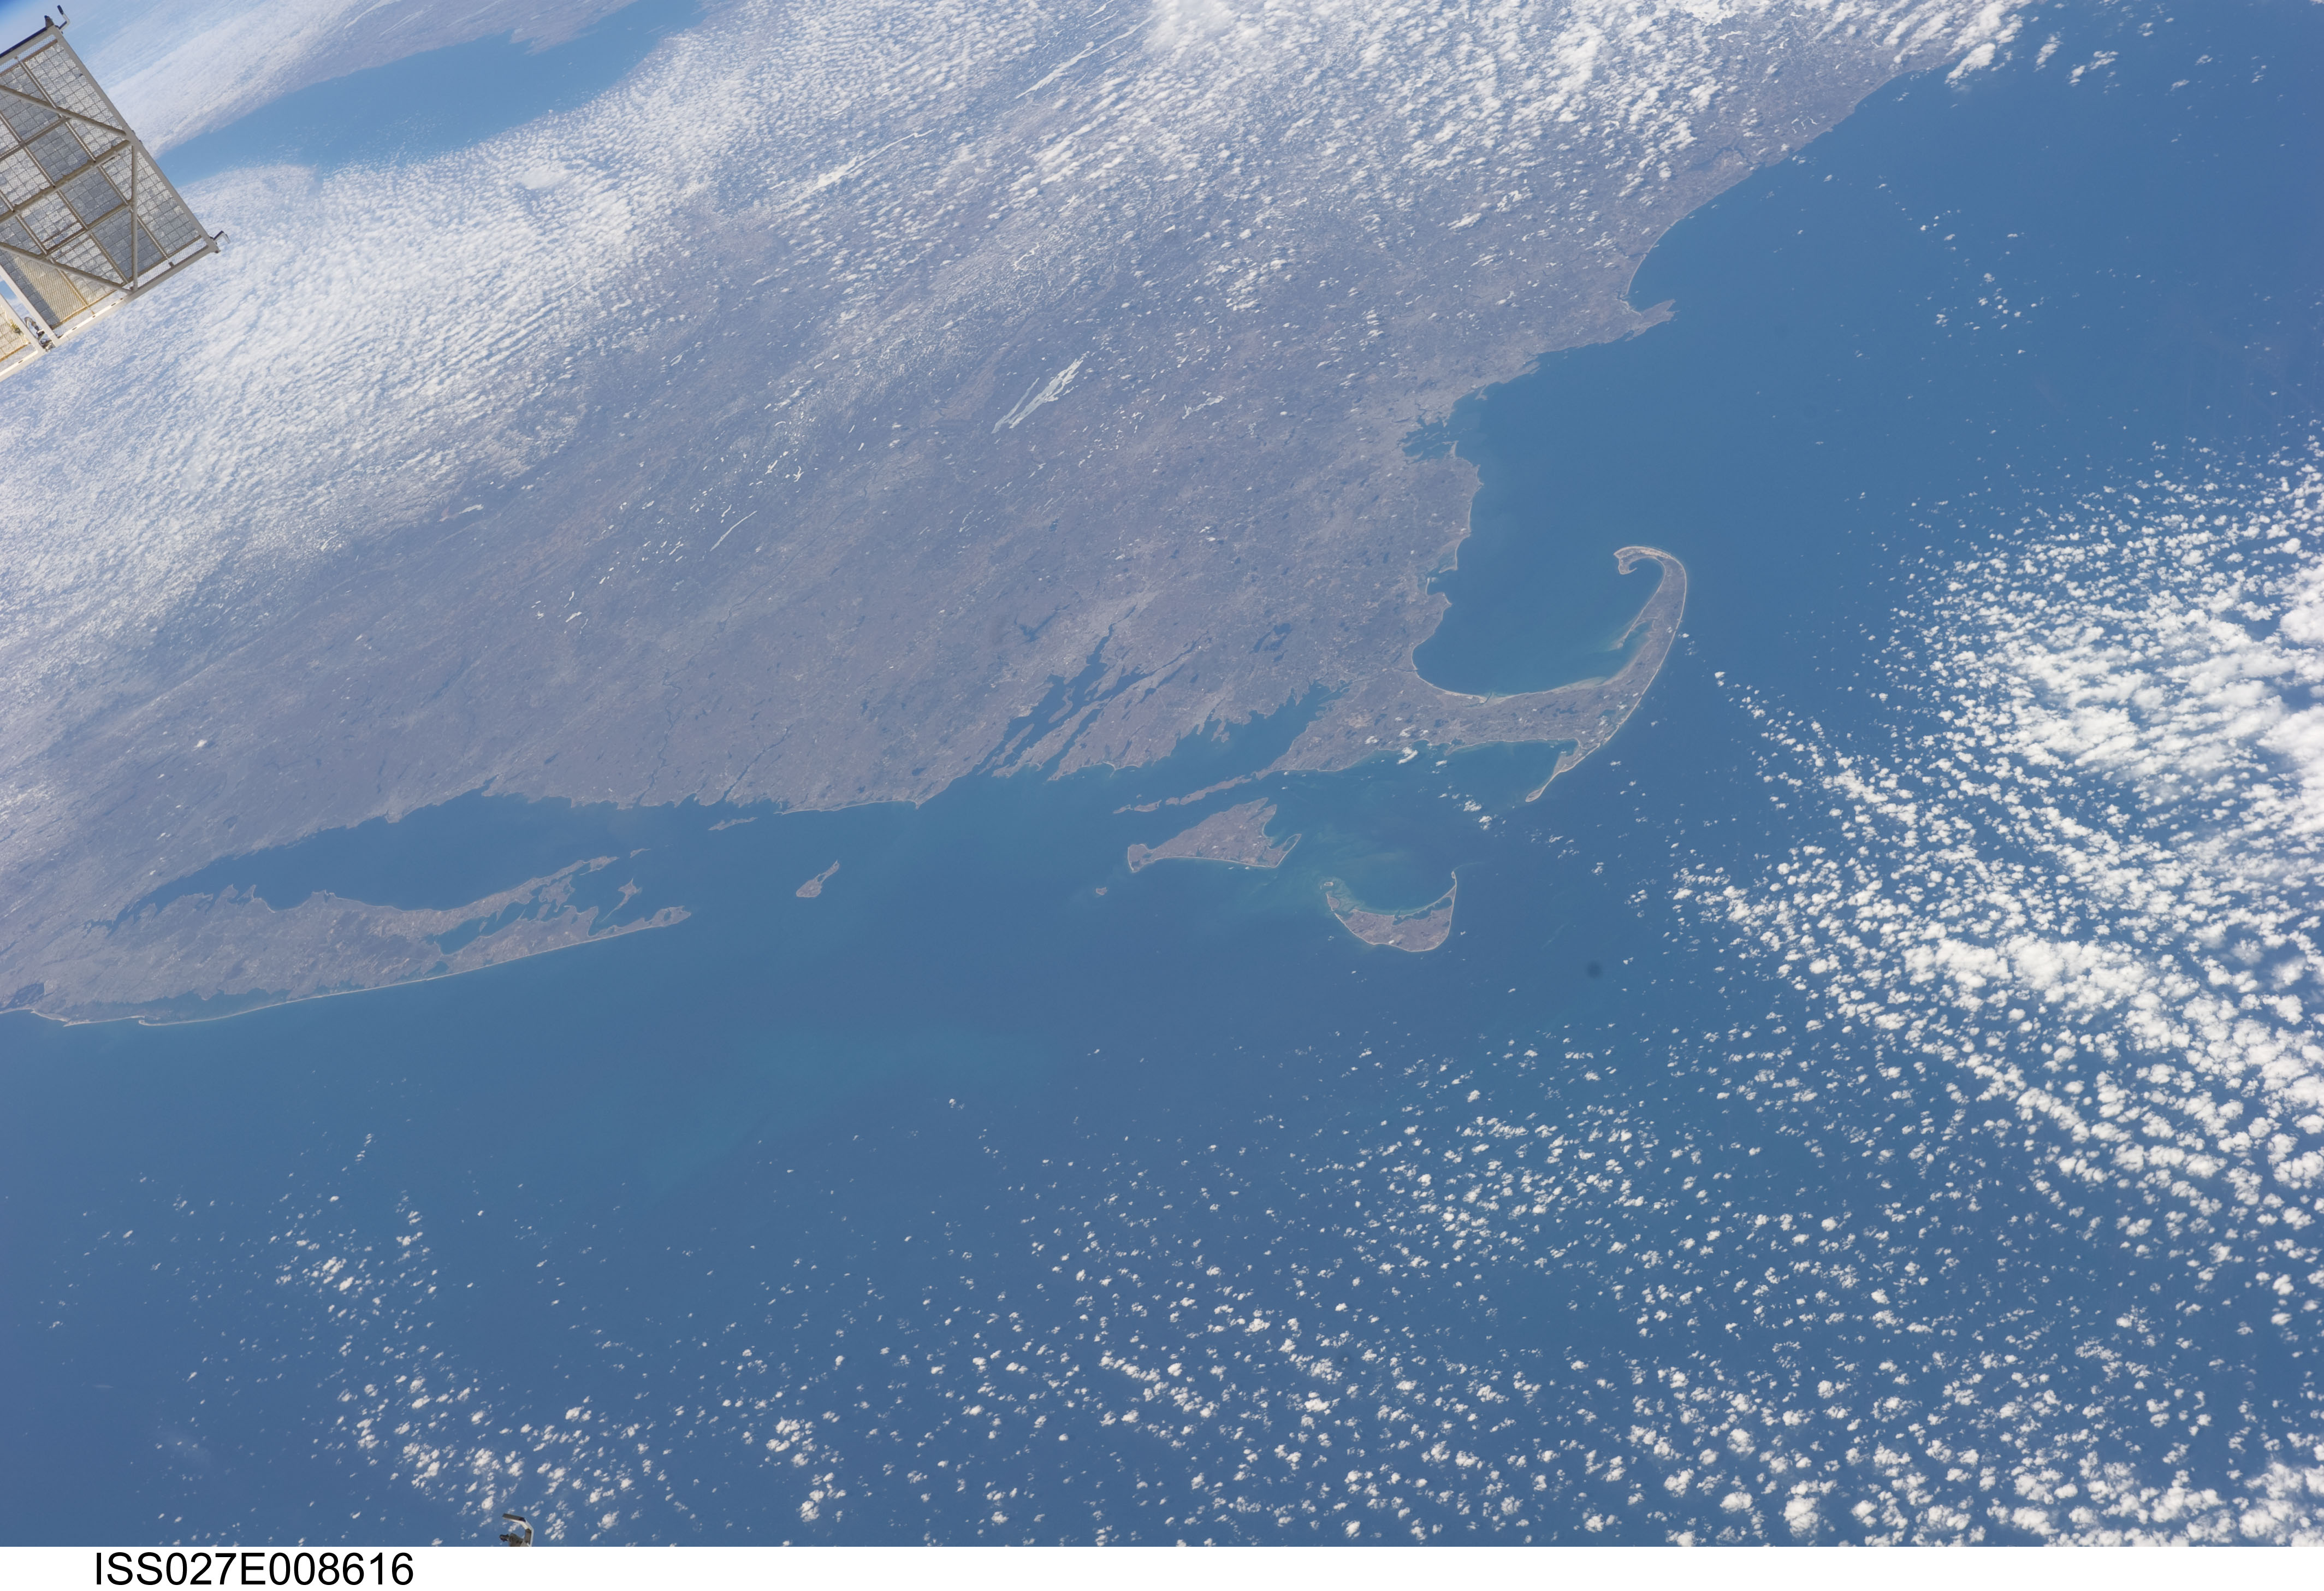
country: USA-MASSACHUSETTS
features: BOSTON, PROVIDENCE, CAPE COD, LONG ISLAND, MARTHA'S VINEYARD
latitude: 41.5
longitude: -71.0
